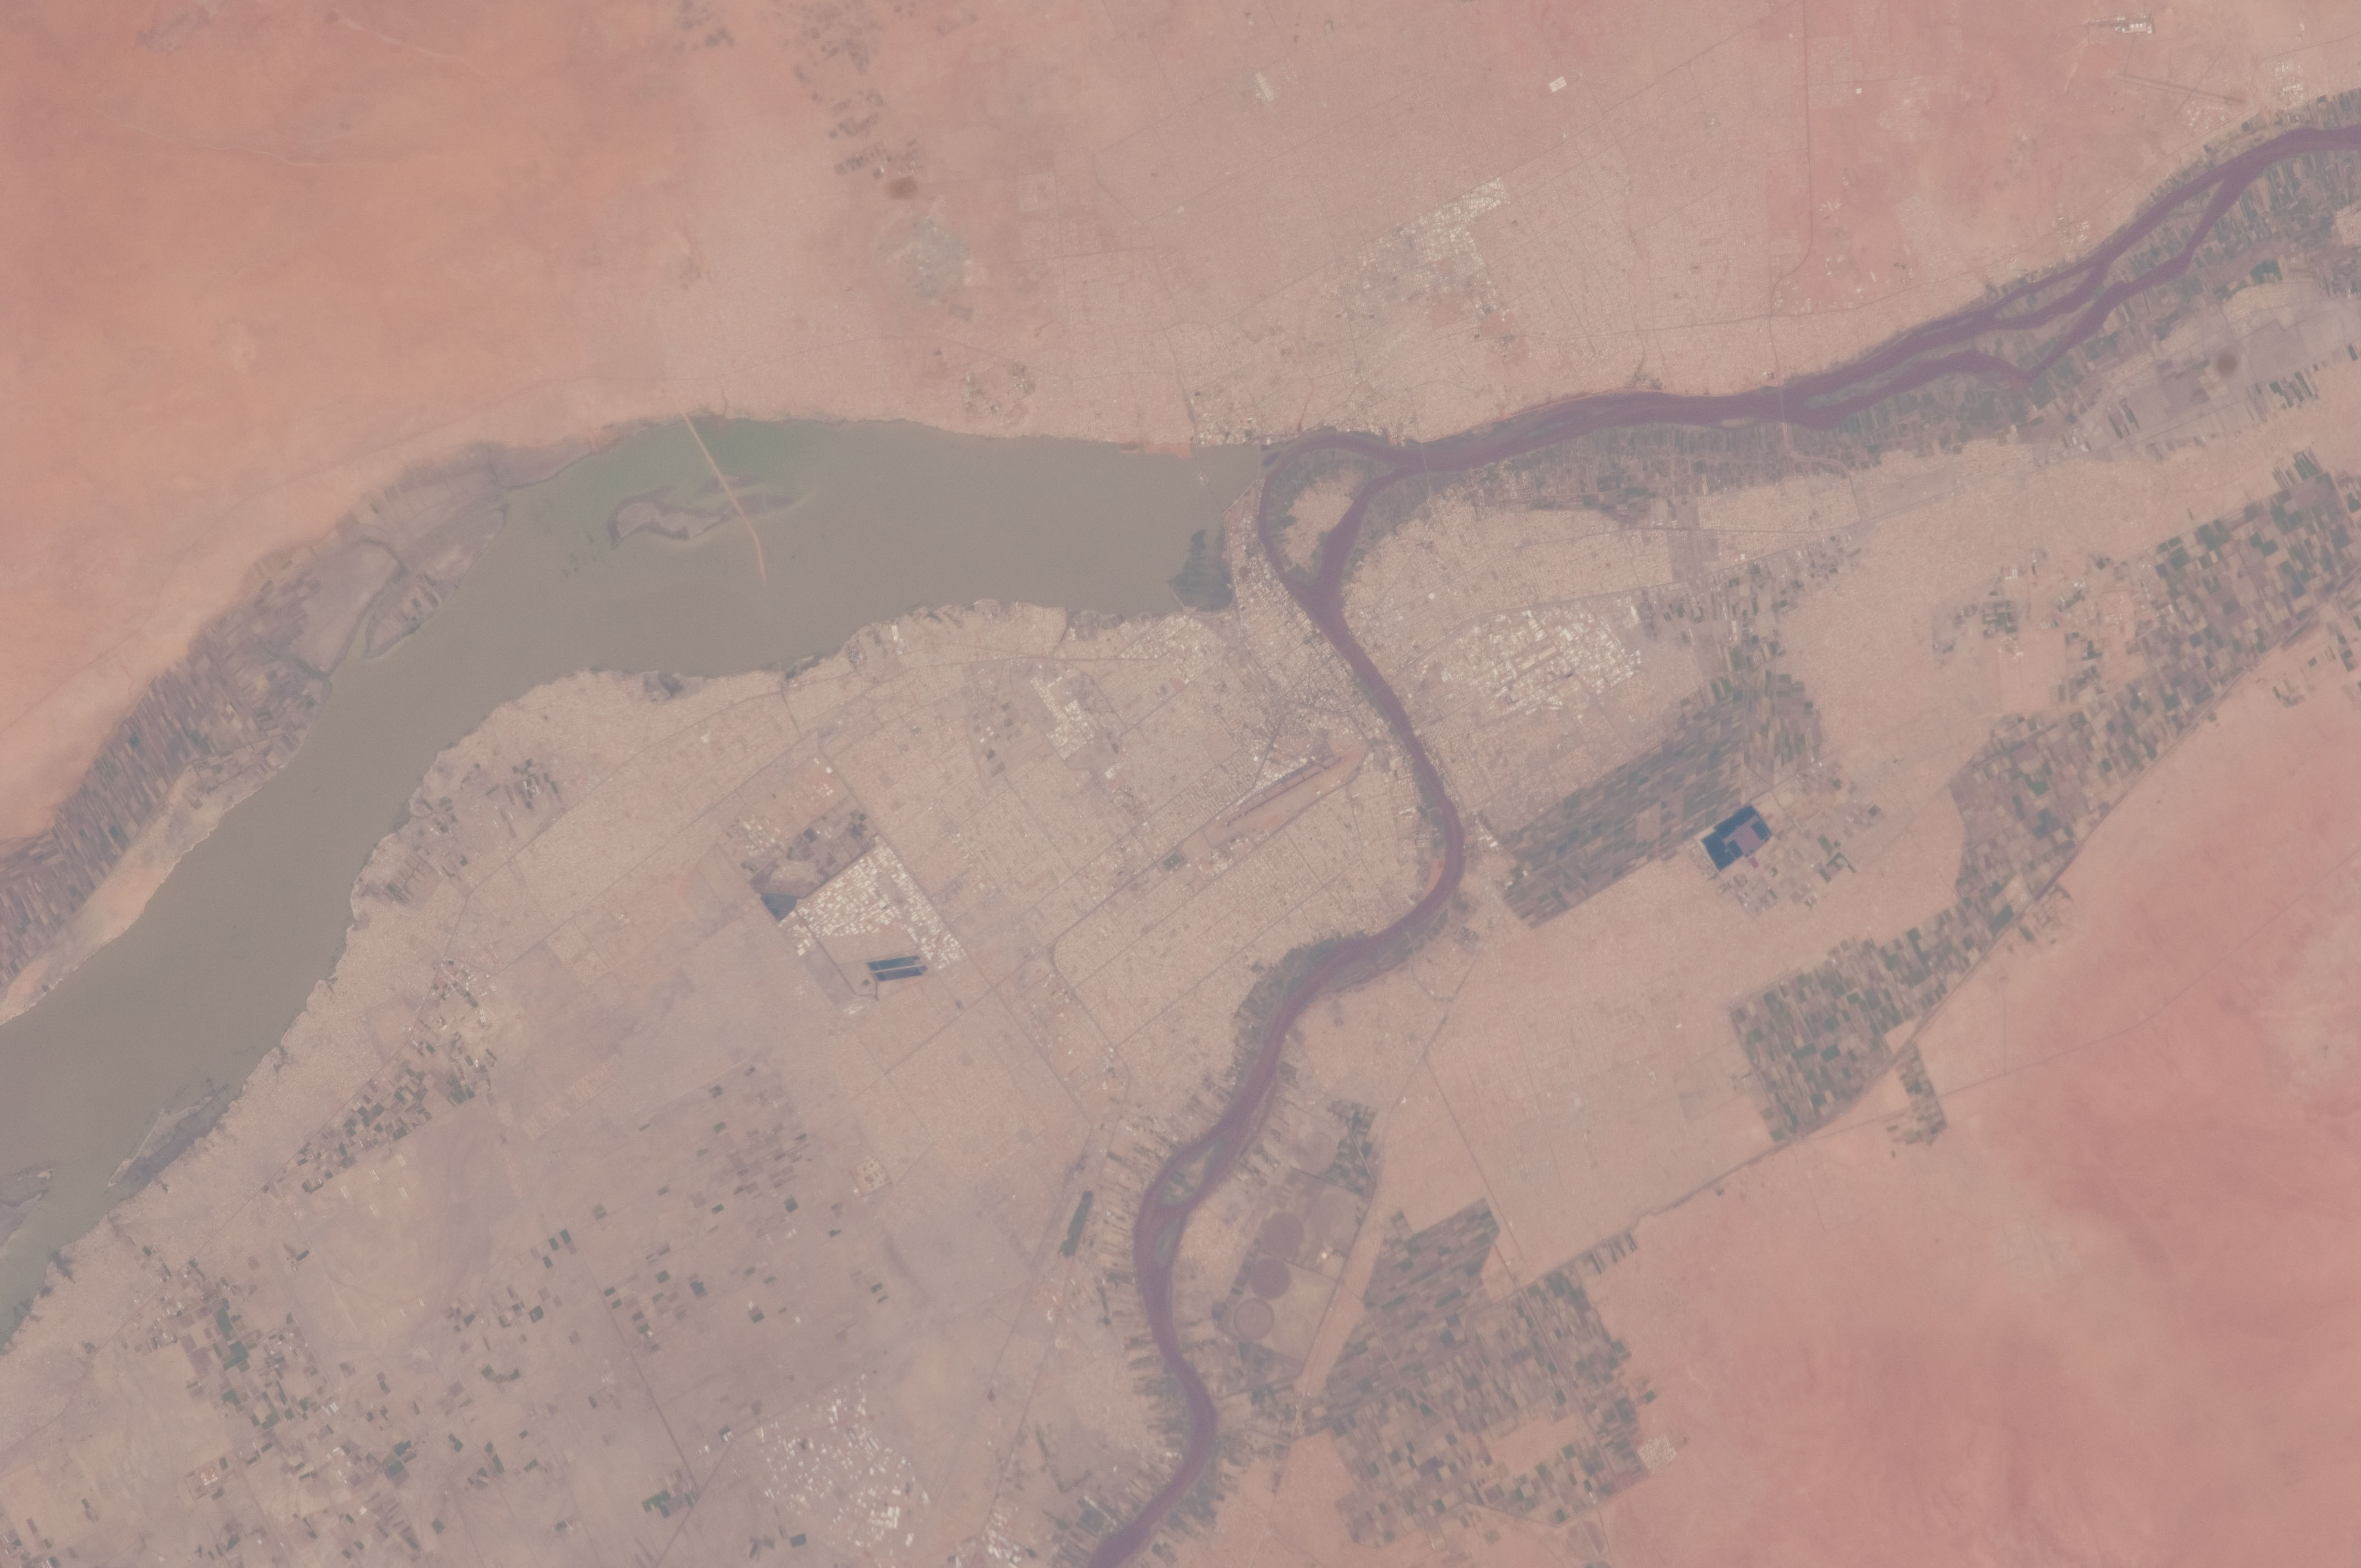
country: SUDAN
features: BLUE NILE R., WHITE NILE R., DESERT, KHARTOU, AGR.
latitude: 15.6
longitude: 32.5
